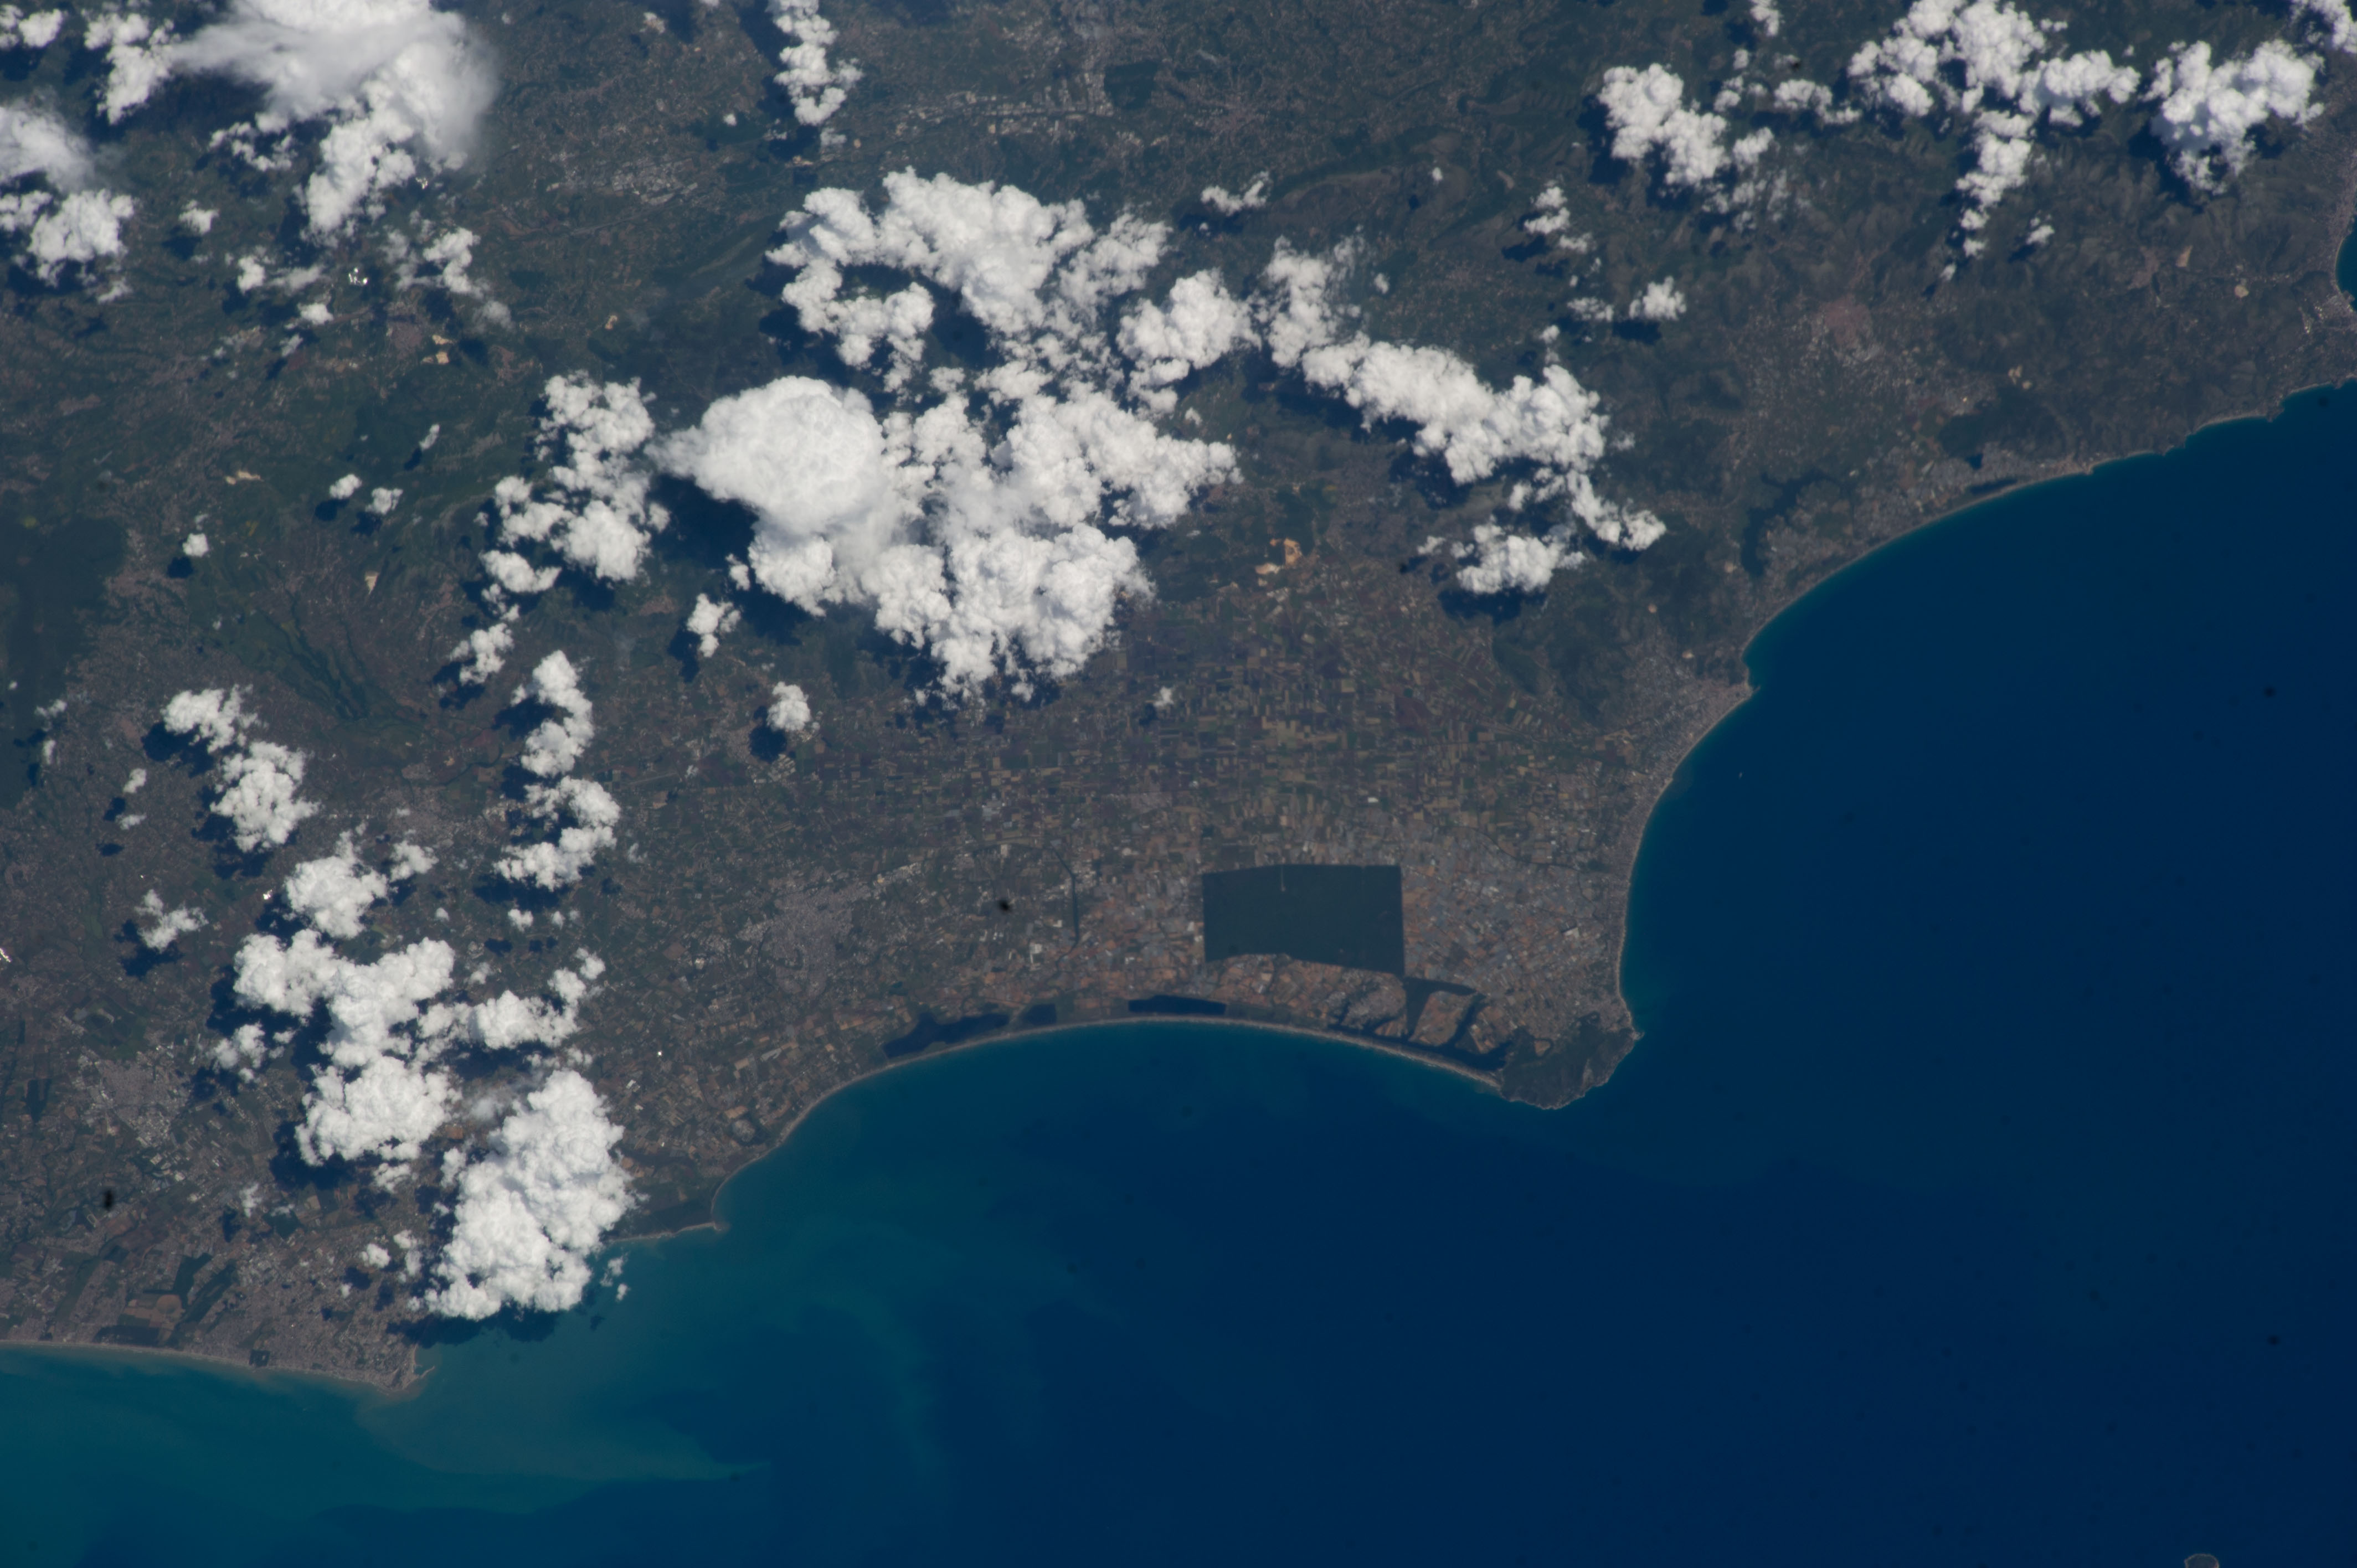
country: ITALY
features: TYRREHNIAN S., G. OF GAETA, COAST, MT. CERCEO, LATINA, ANZIO, LAGOONS, AGR.
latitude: 41.4
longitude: 13.1
